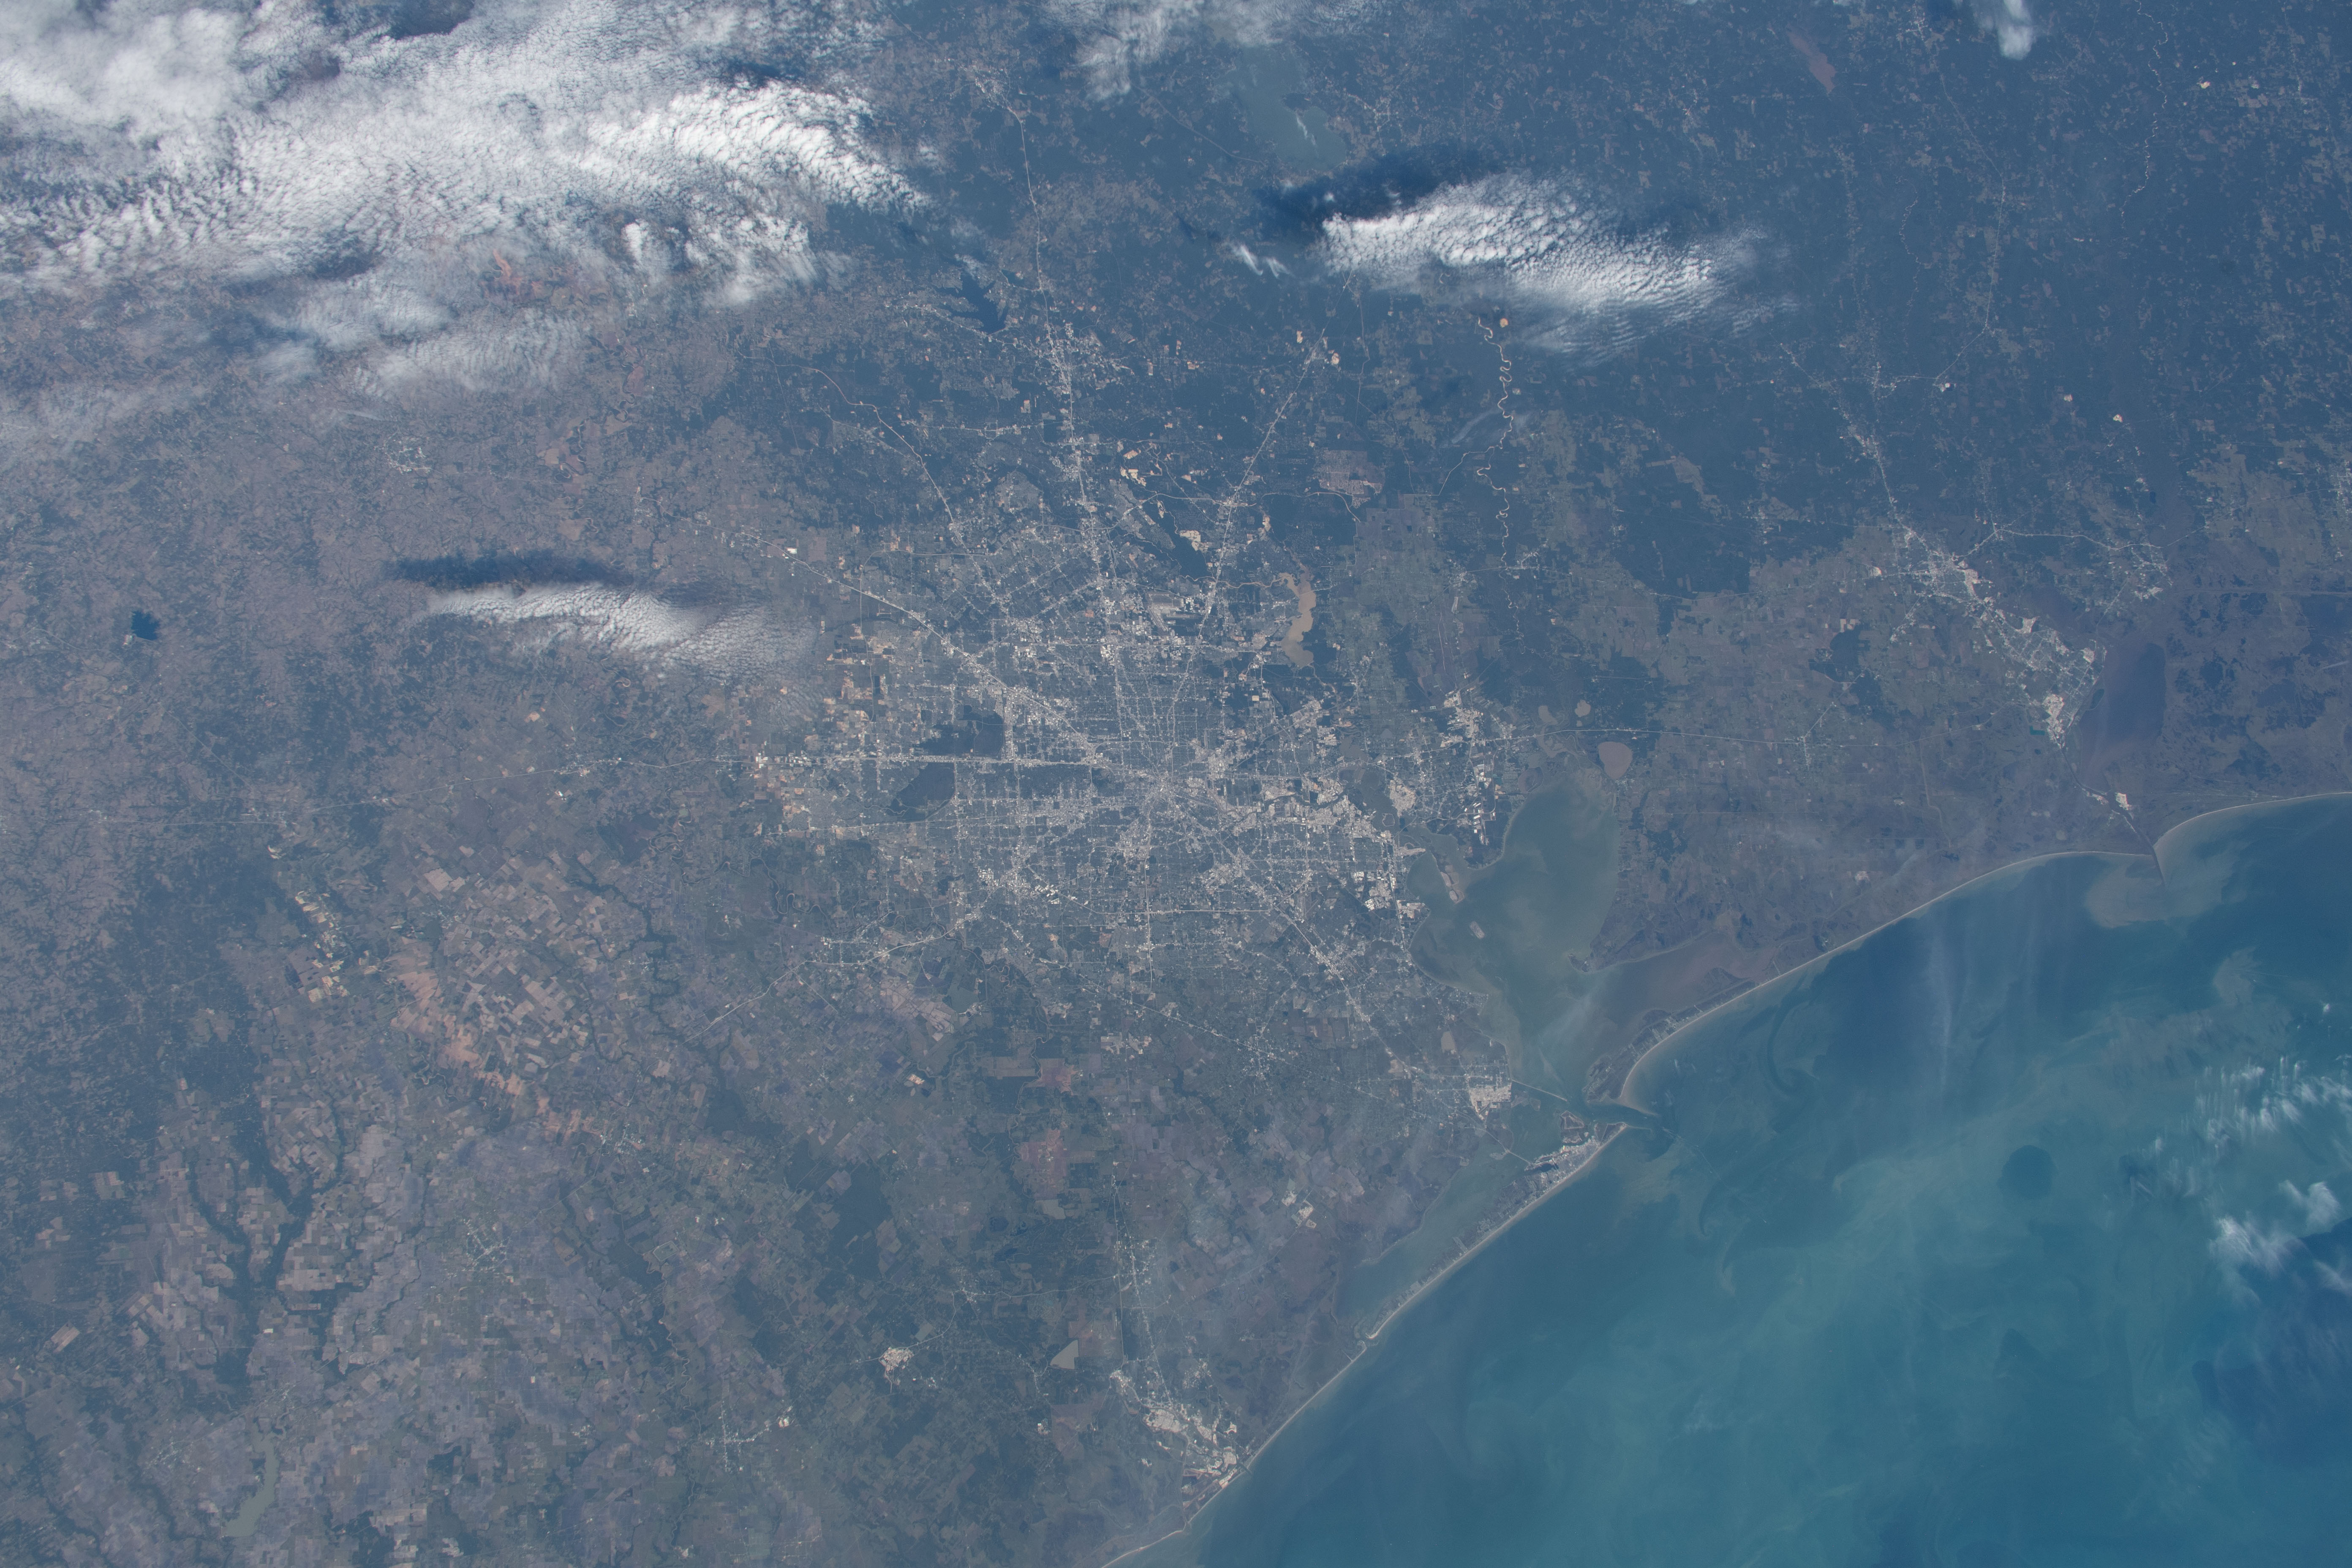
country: USA-TEXAS
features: HOUSTON, GALVESTON BAY
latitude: 29.5
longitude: -95.0
